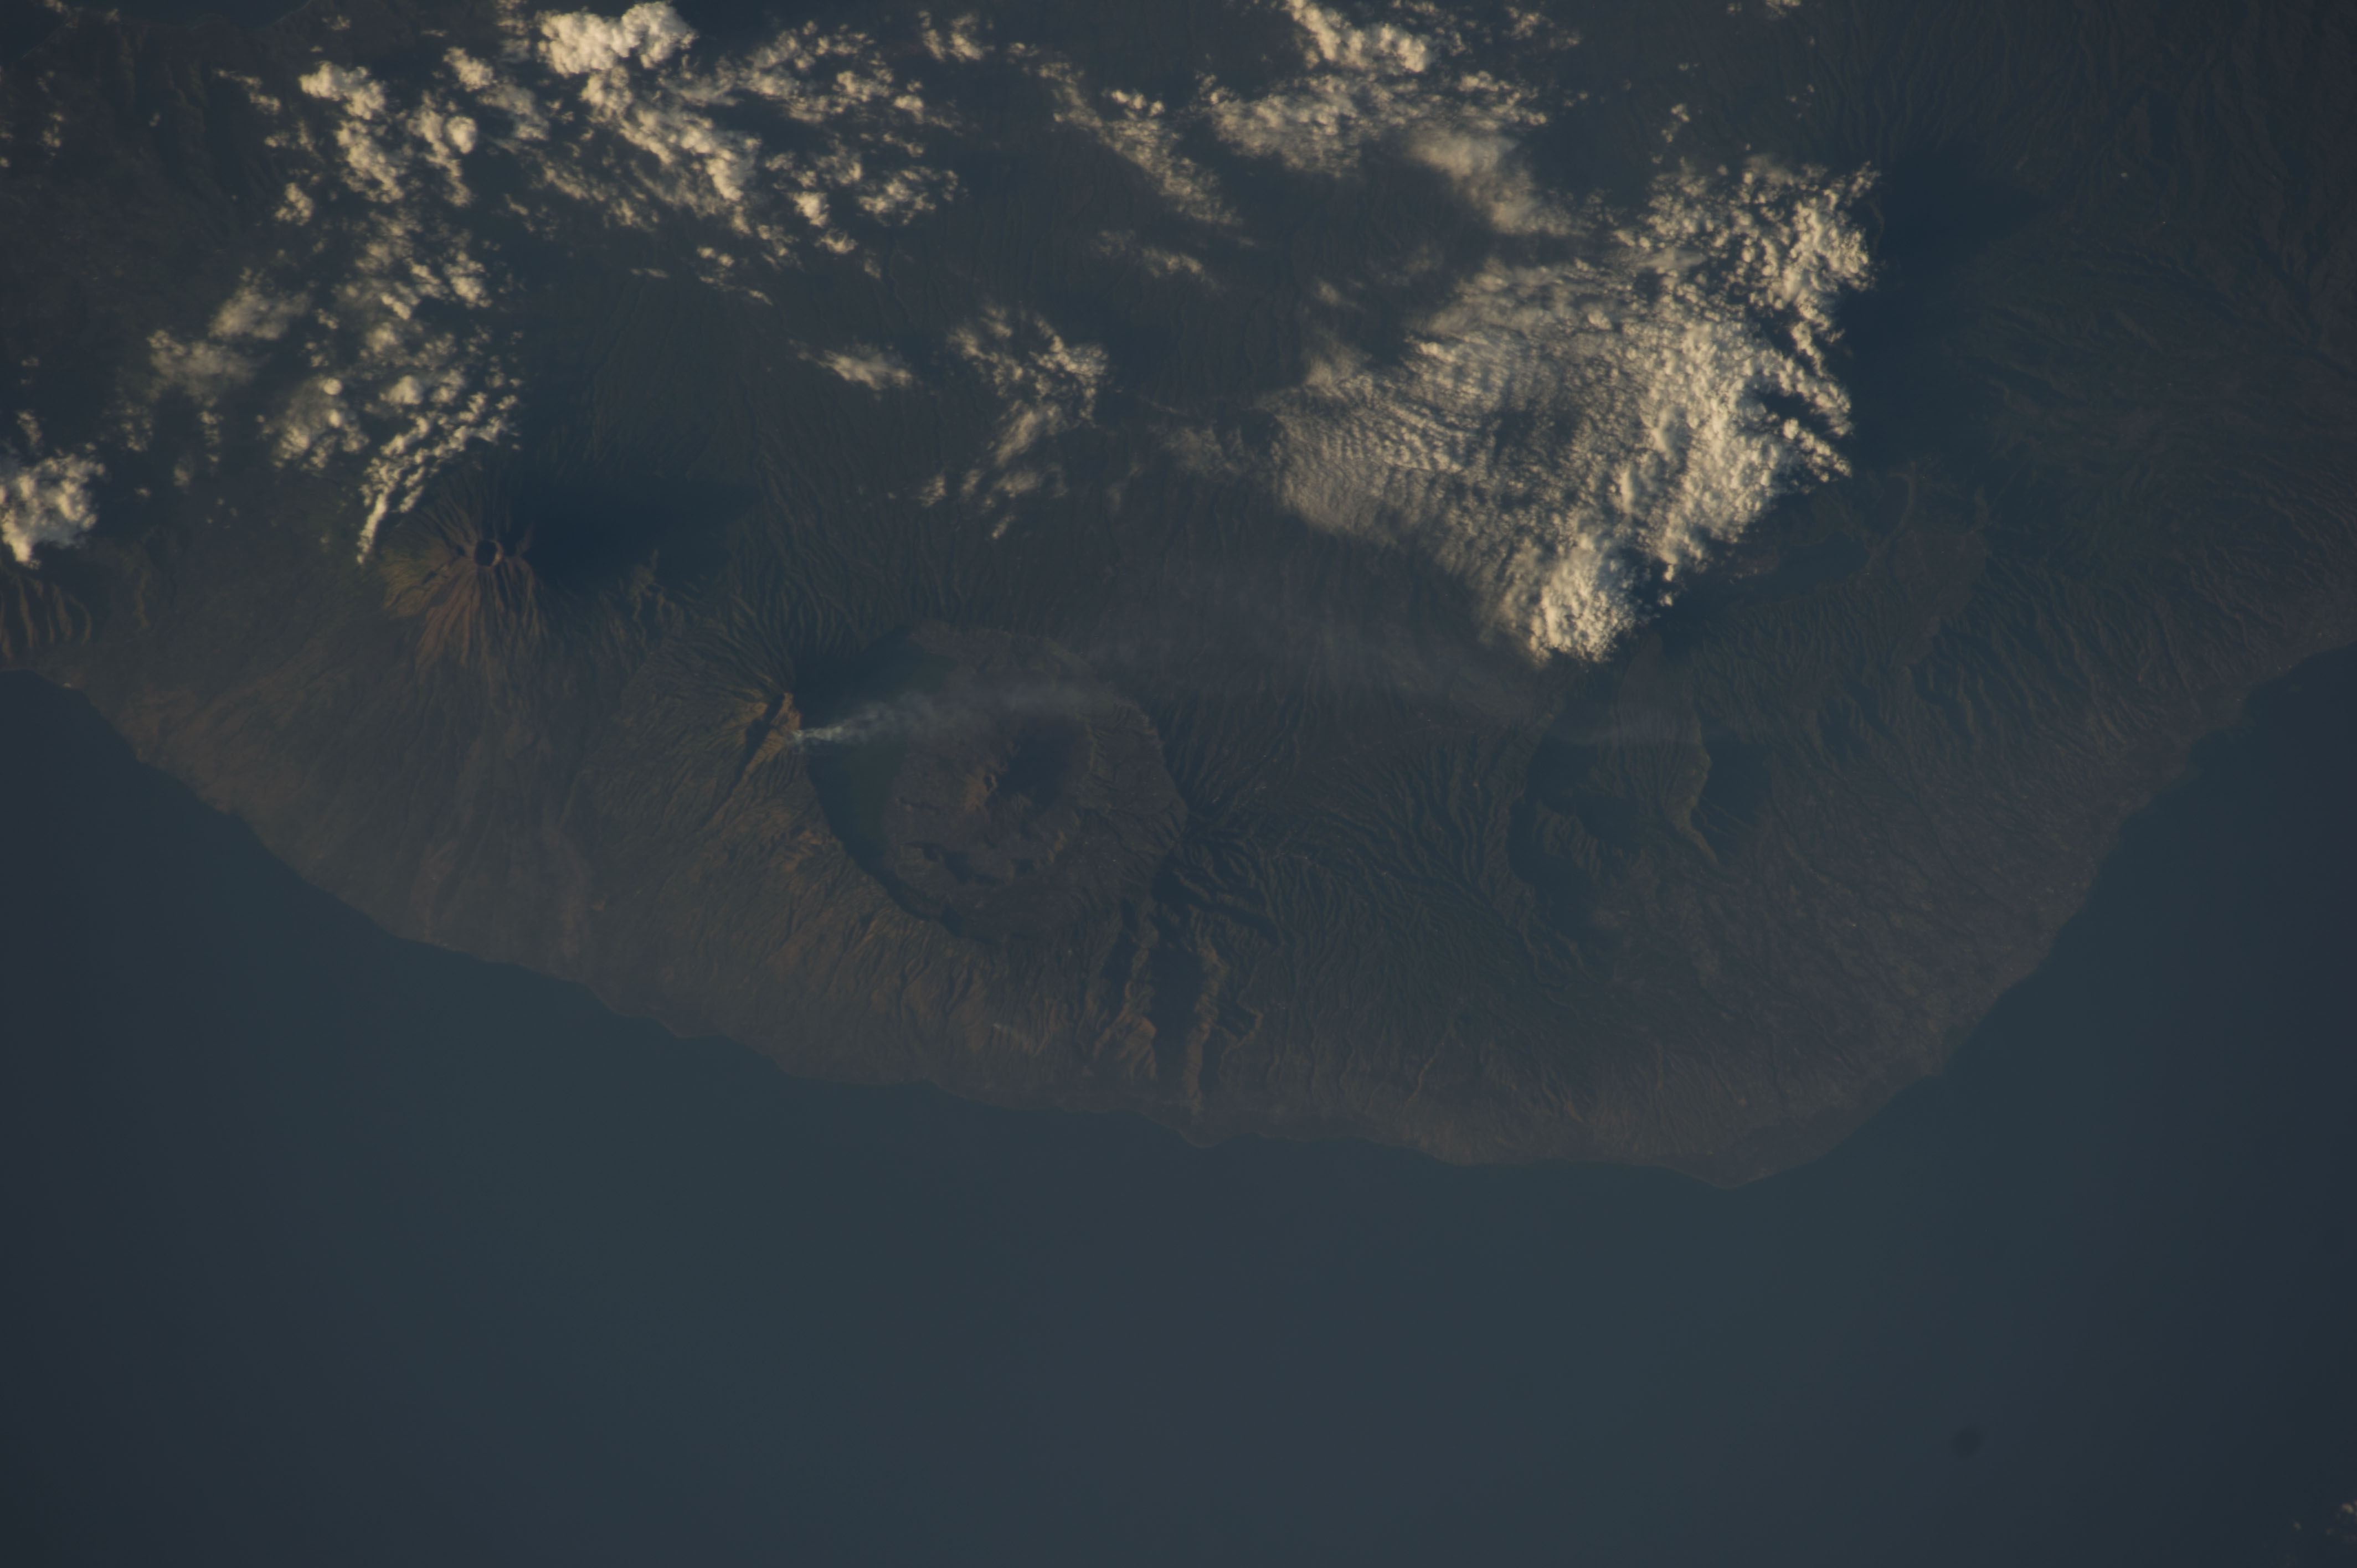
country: INDONESIA
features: MT. AGUNG, BALI S., DANAU BATUR L., SMK.
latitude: -8.2
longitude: 115.3
